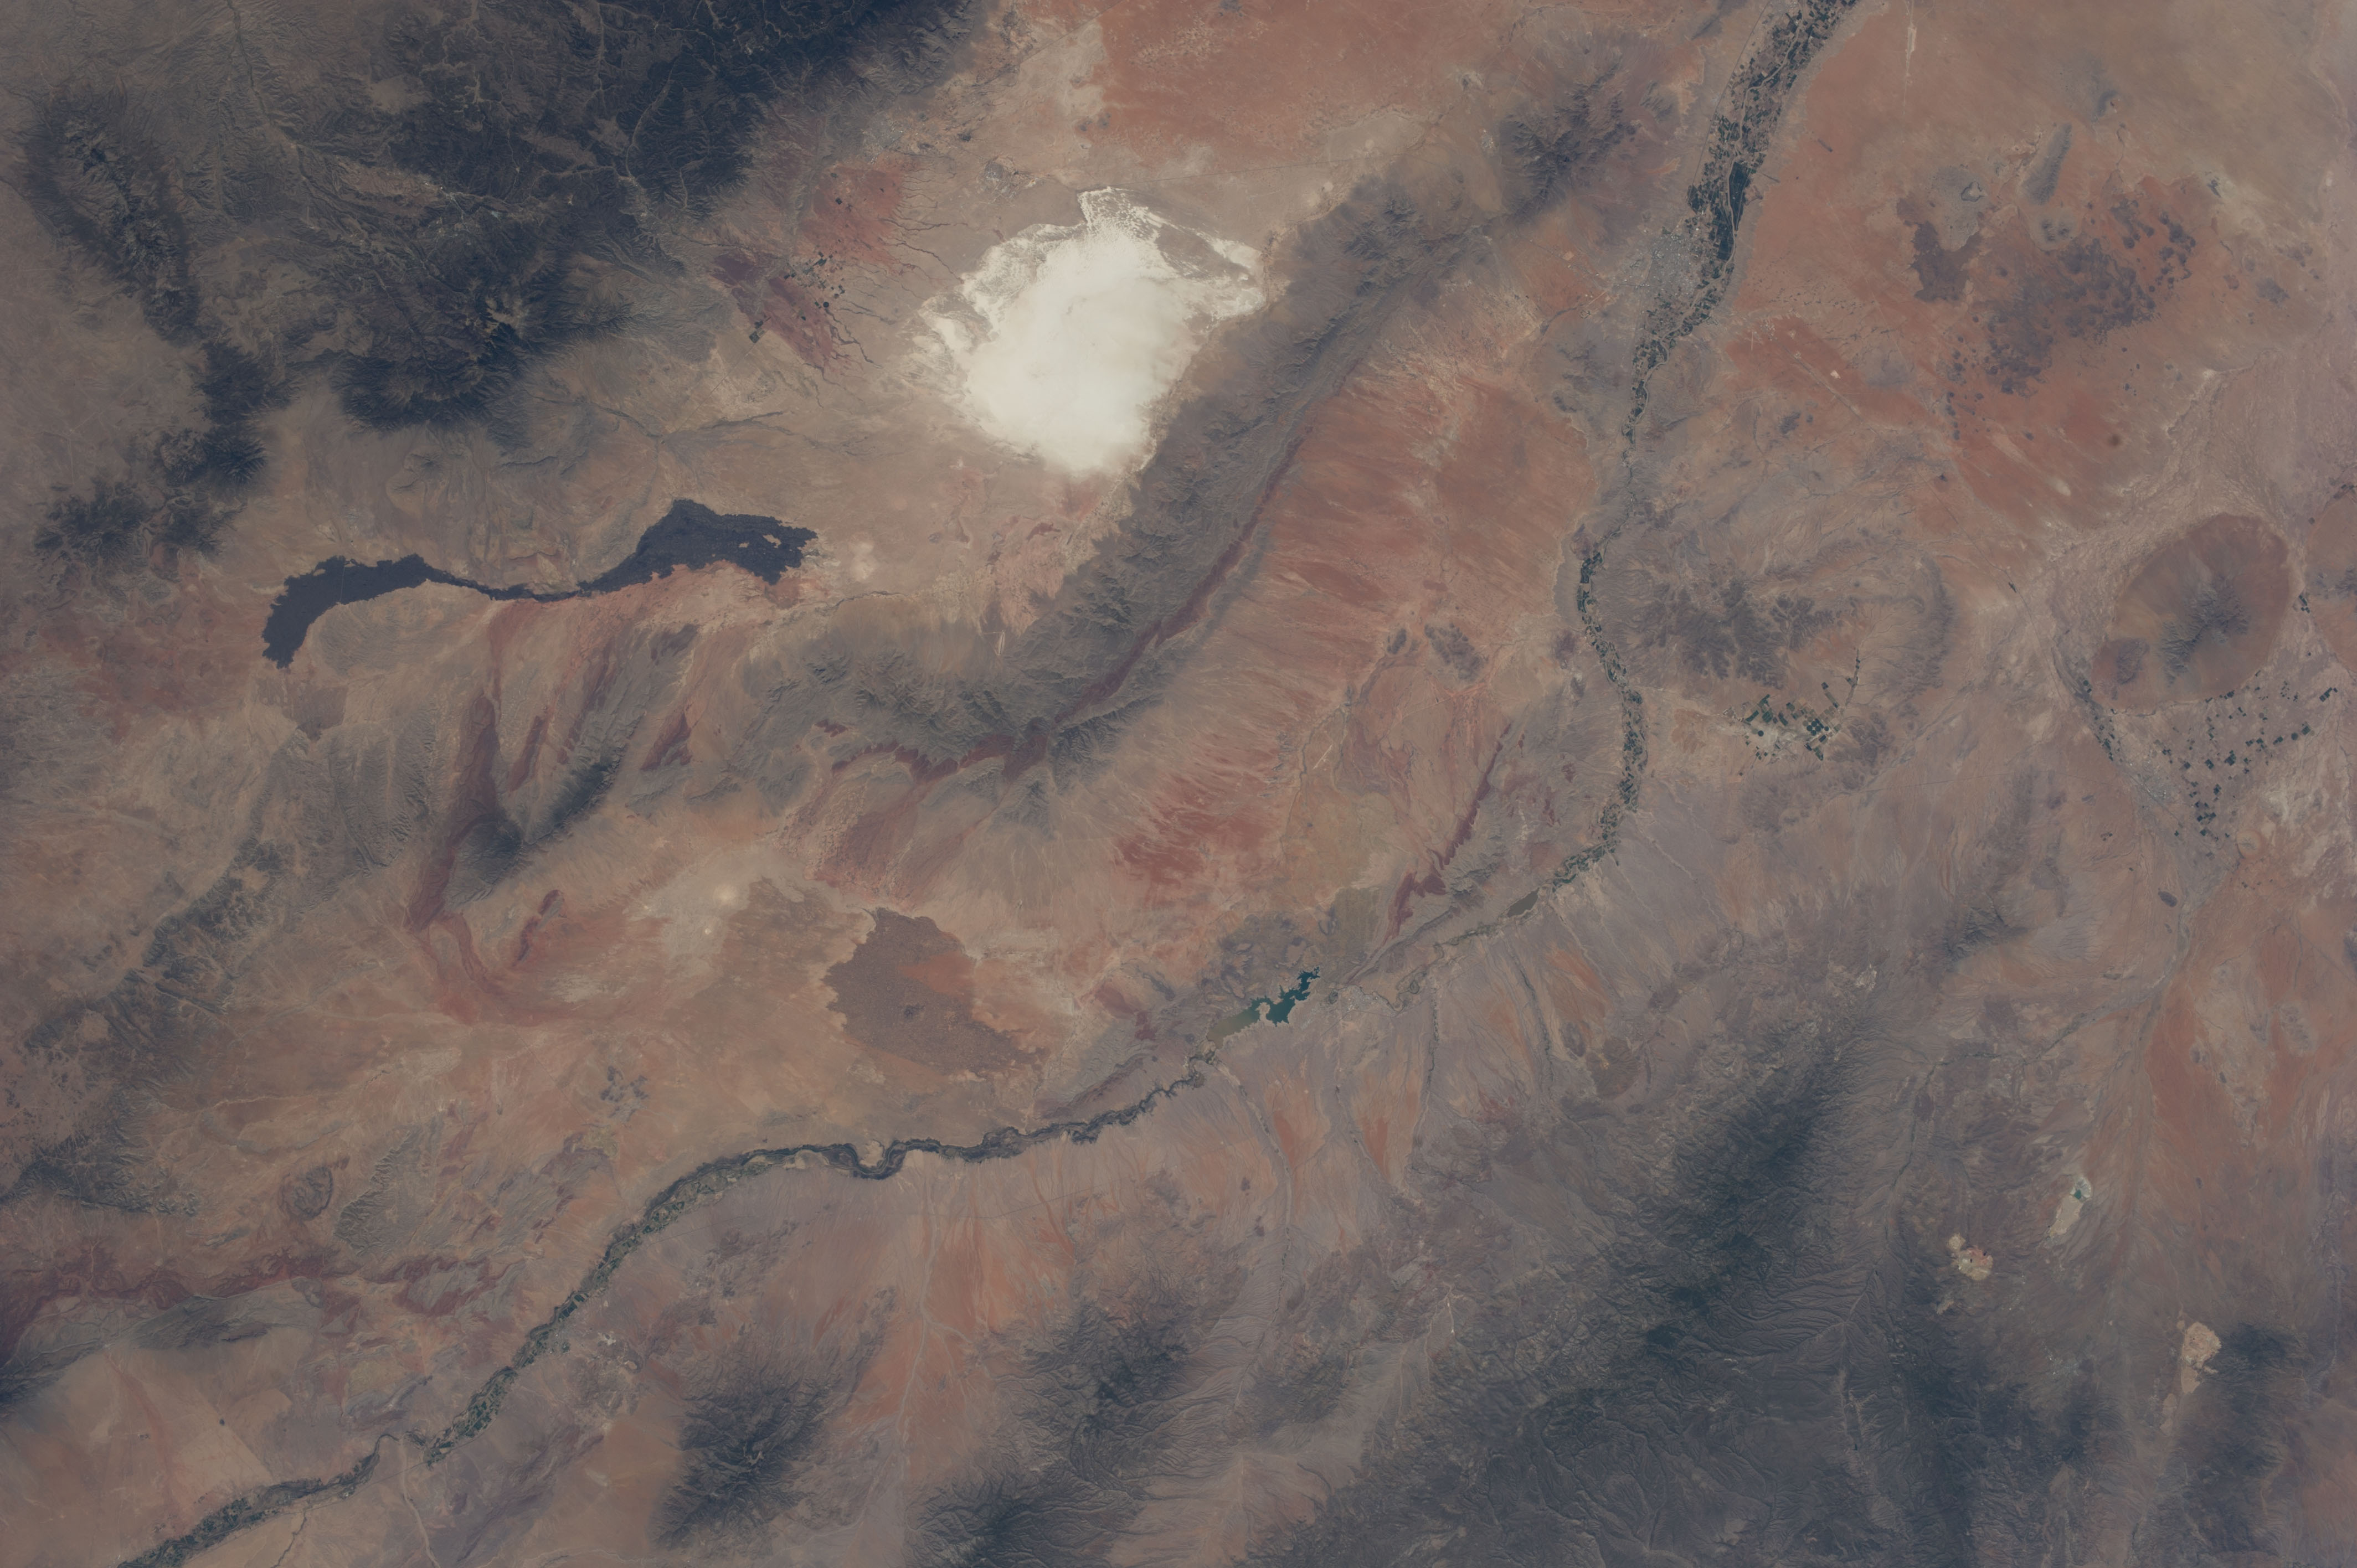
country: USA-NEW MEXICO
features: NEW MEXICO, RIO GRANDE RIVER, WHITE SANDS NATIONAL MONUMENT, TULAROSA BASIN, CARRIZOZO MALPAIS LAVA FLOW, SAN ANDREAS MOUNTAINS, SACRAMENTO MOUNTAINS, ELEPHANT BUTTE RESERVOIR, GILA NATIONAL FOREST,WHITE SANDS NATIONAL MONUMENT, MT. SAN ANDRES, RIO GRANDE, NEW MEXICO,USA, LAS CRUCES, ALAMOGORDO, LINCOLN NATIONAL FOREST, 33.14,-106.82,LAS CRUCES,VALLEY OF FIRES PRK.,ALAMOGORDO,LINCOLN NATIONAL FOREST,NEW MEXICO,LAS CRUCES CY.,RIO GRANDE R.,WHITE SANDS NM
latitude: 33.1
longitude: -106.9
